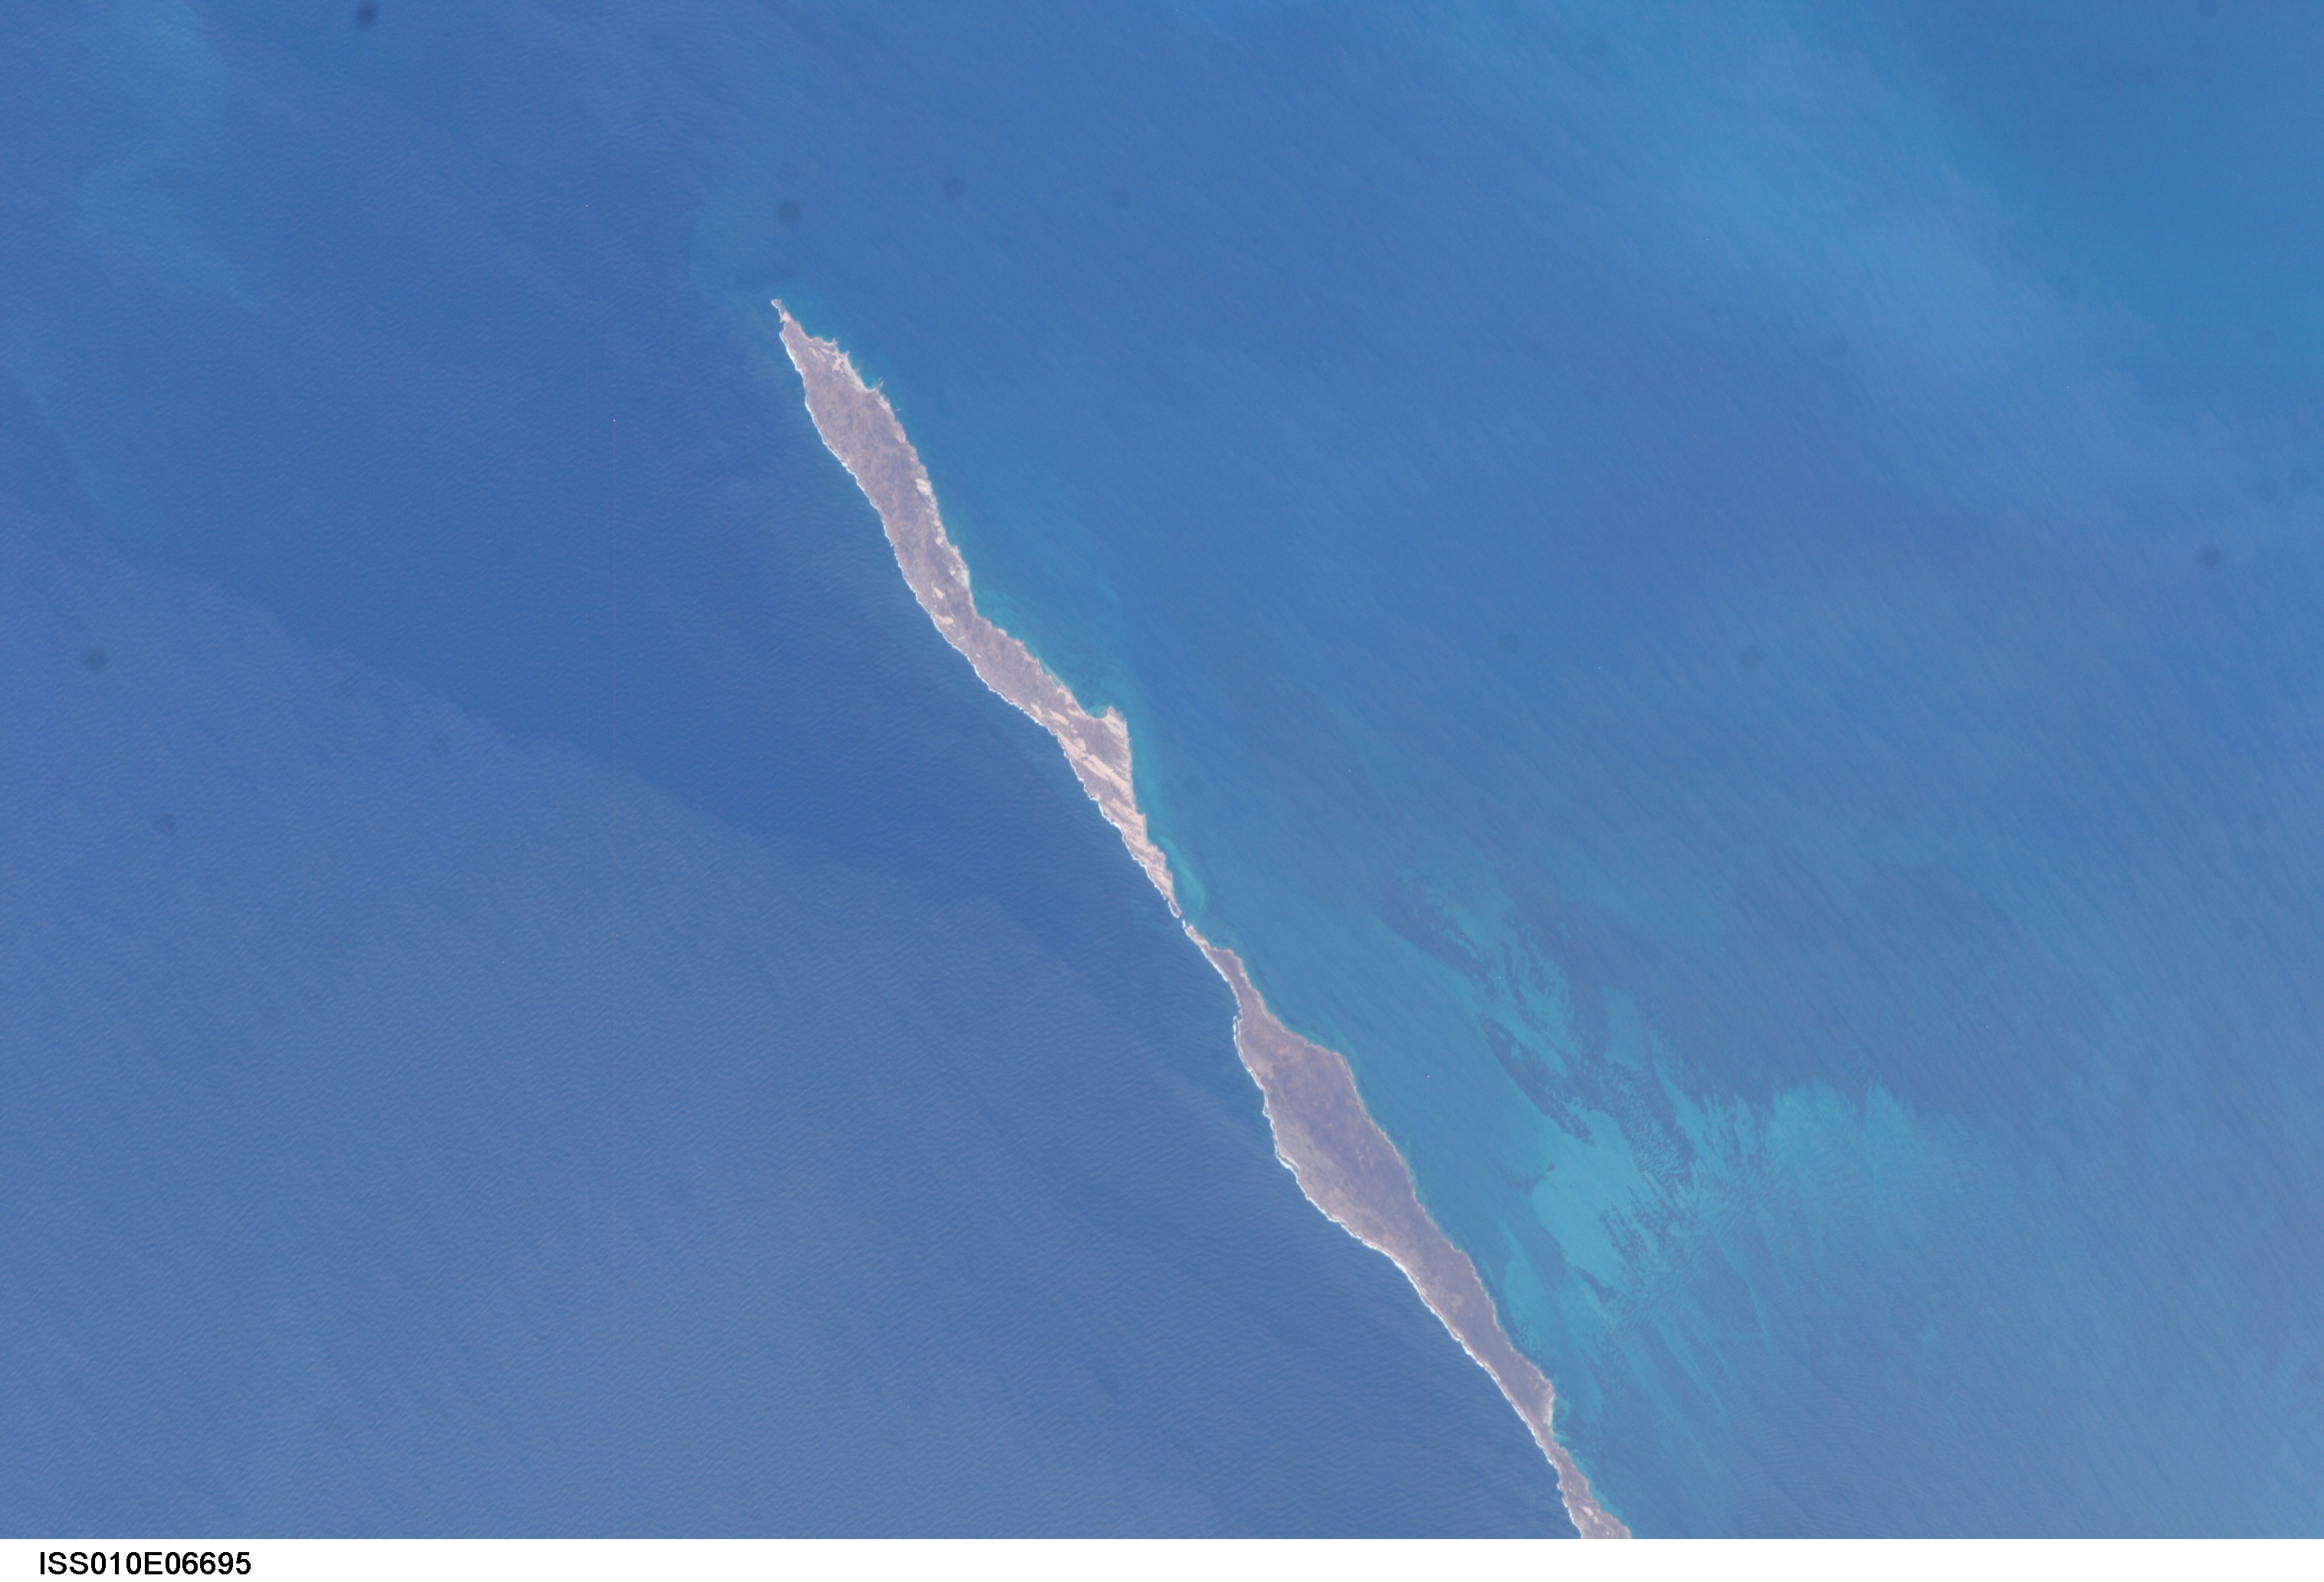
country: AUSTRALIA-WA
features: DORRE ISLAND, SHARK BAY
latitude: -25.0
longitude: 113.0
